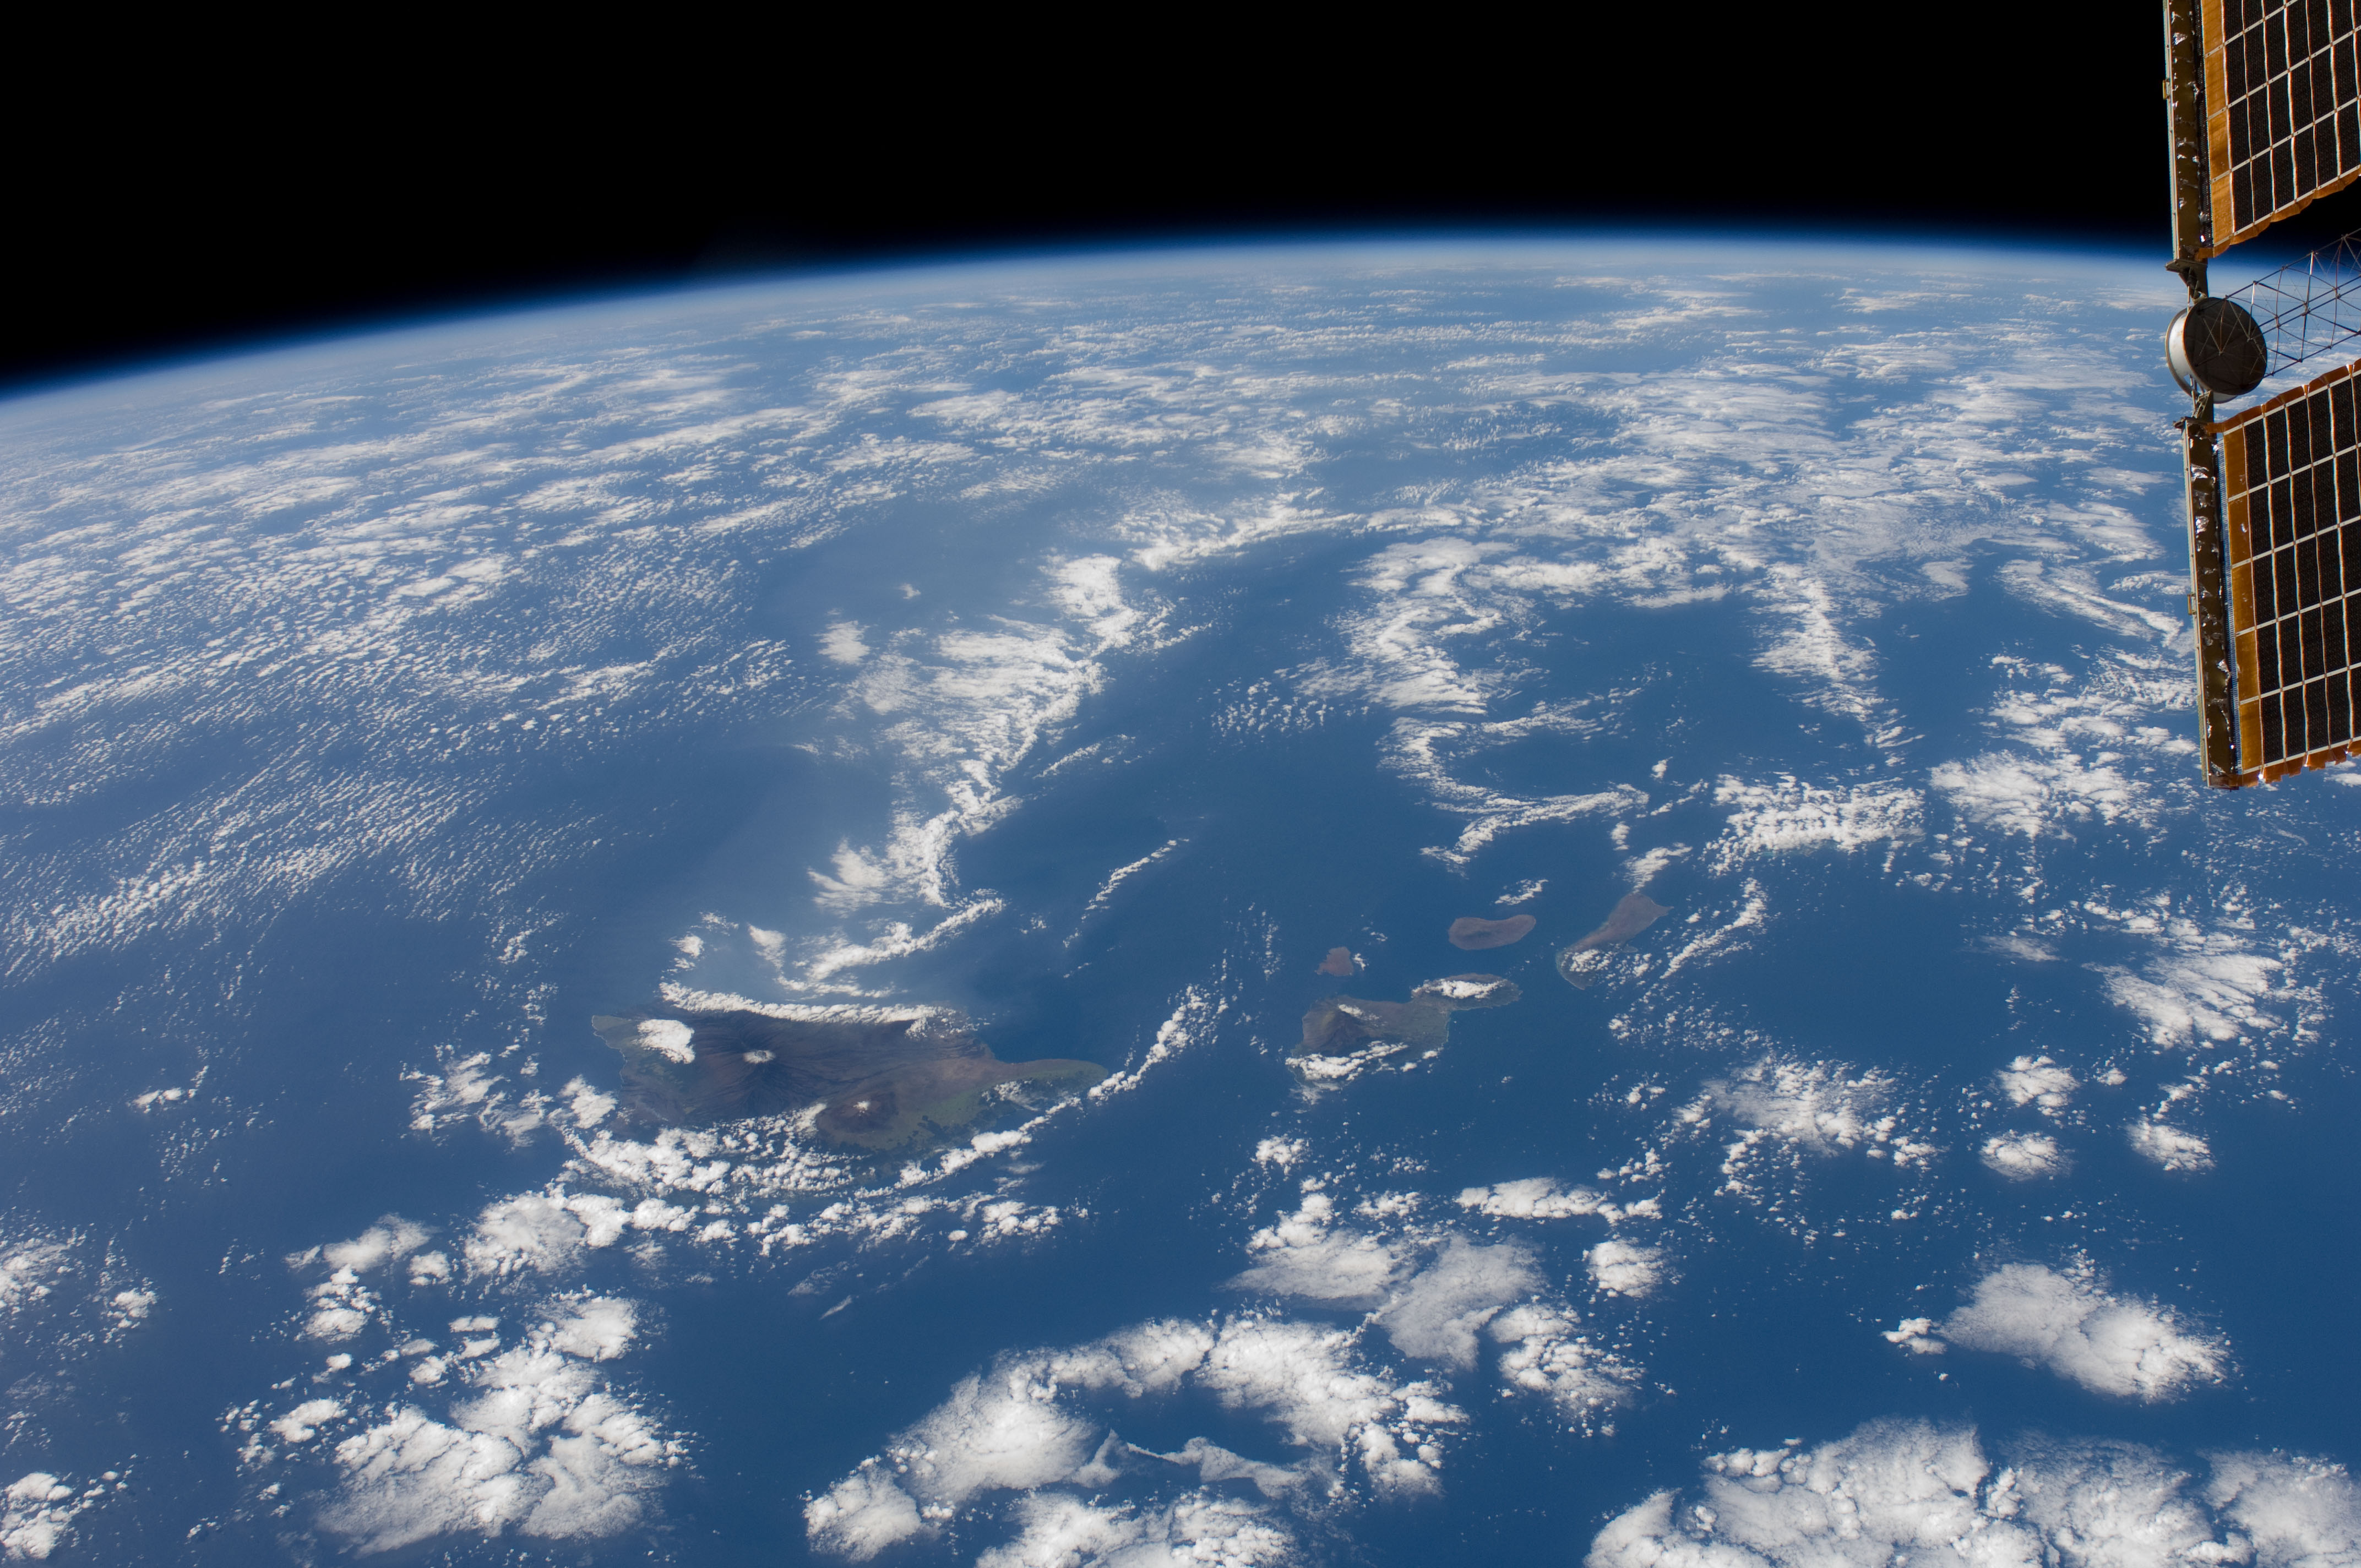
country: USA-HAWAII
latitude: 20.0
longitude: -157.0
